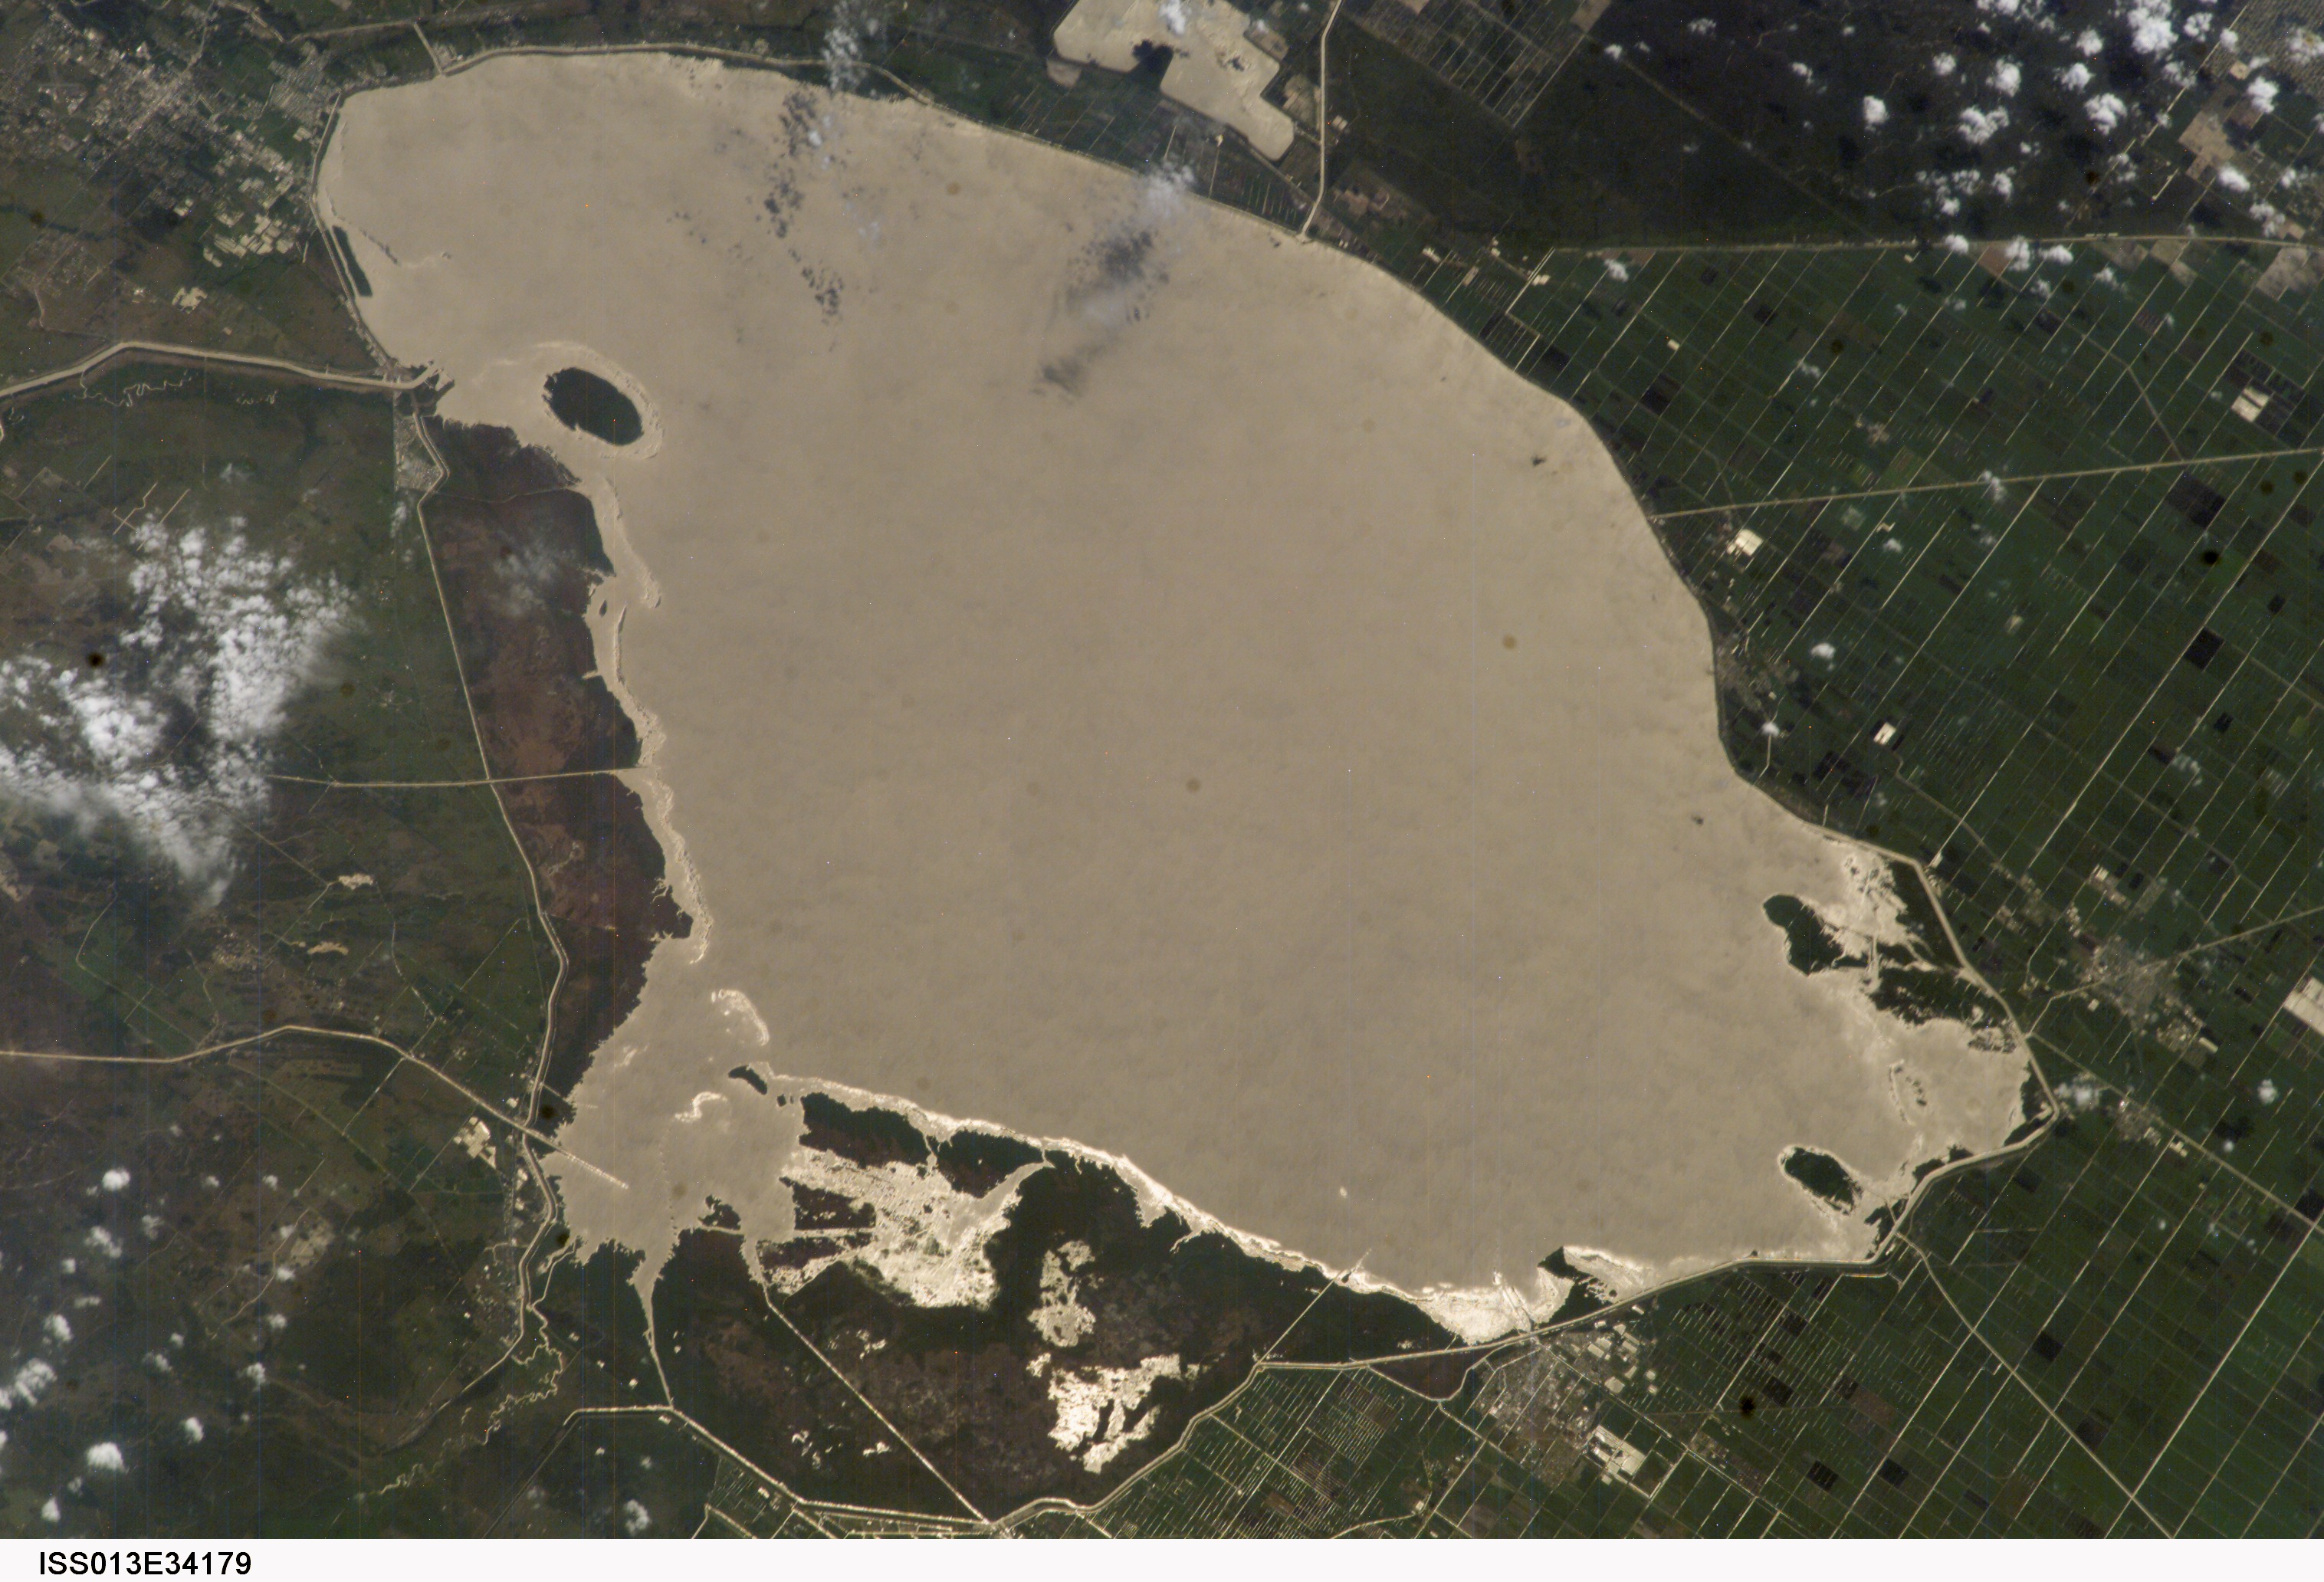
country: USA-FLORIDA
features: LAKE OKEECHOBEE, AGR., GLINT
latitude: 27.0
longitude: -81.0
